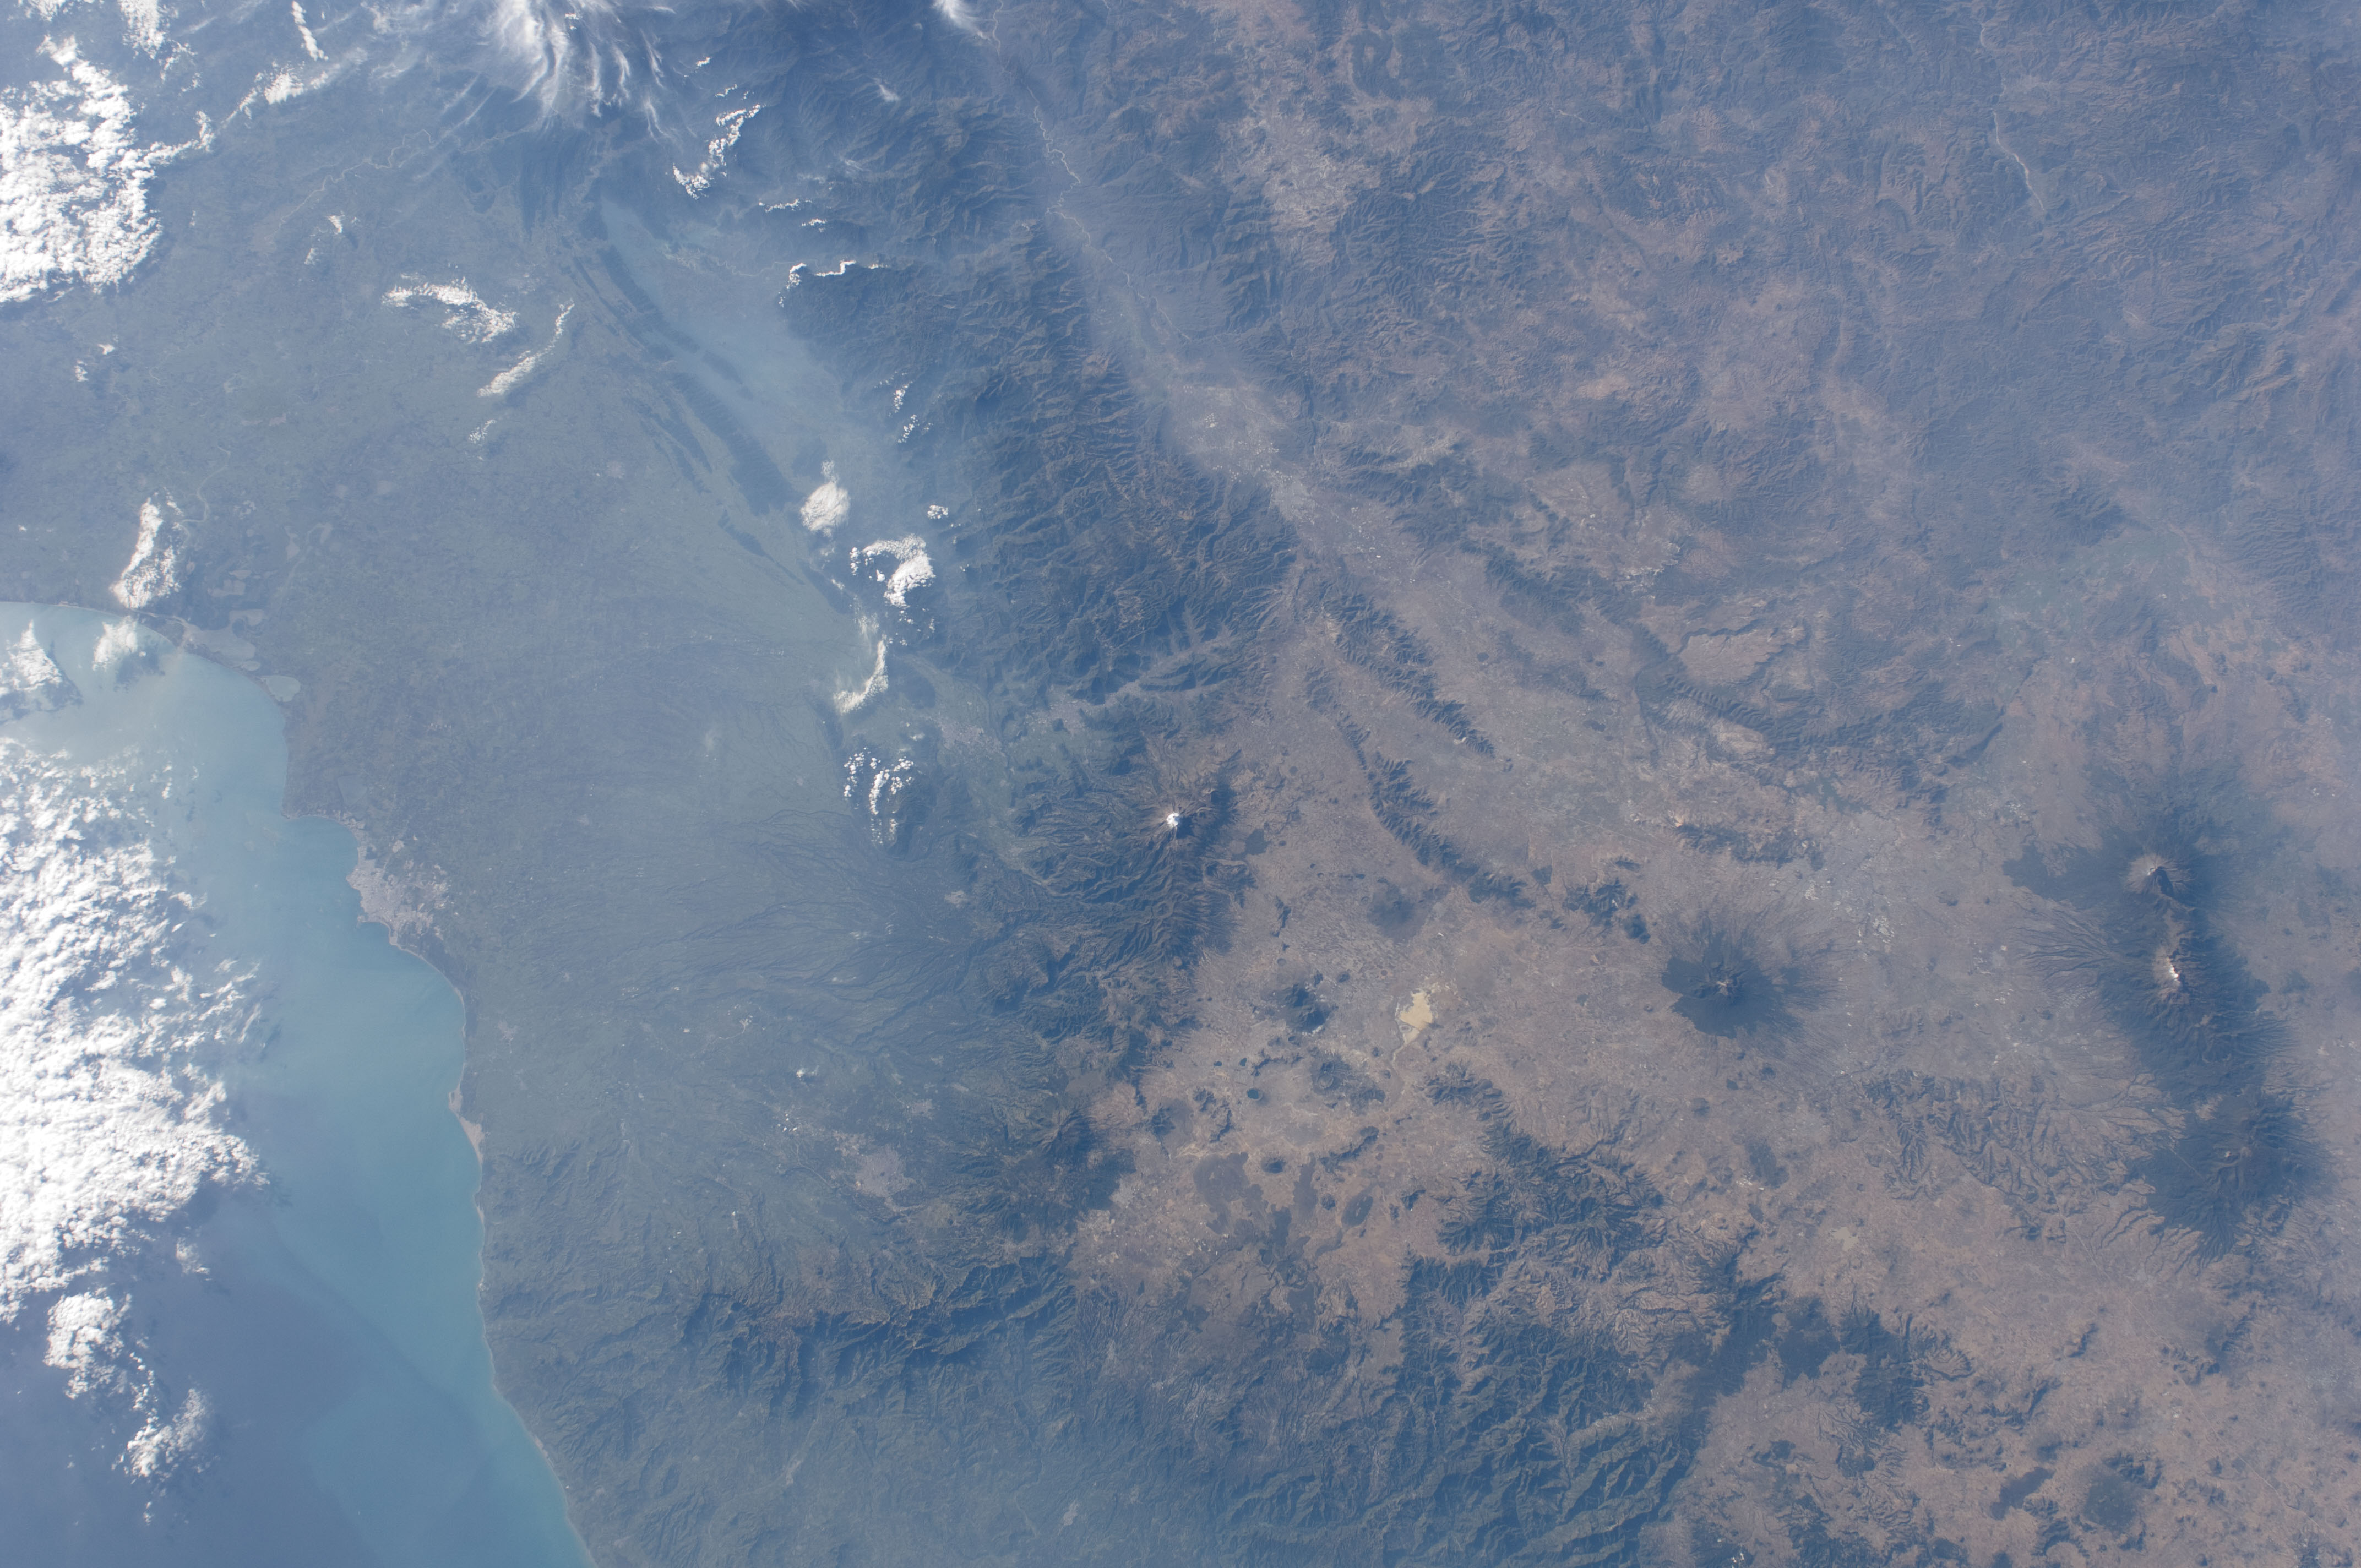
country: MEXICO
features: HAZE, SIERRA MADRE ORIENTAL, ORIZABA VOL.
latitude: 19.0
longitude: -97.5
